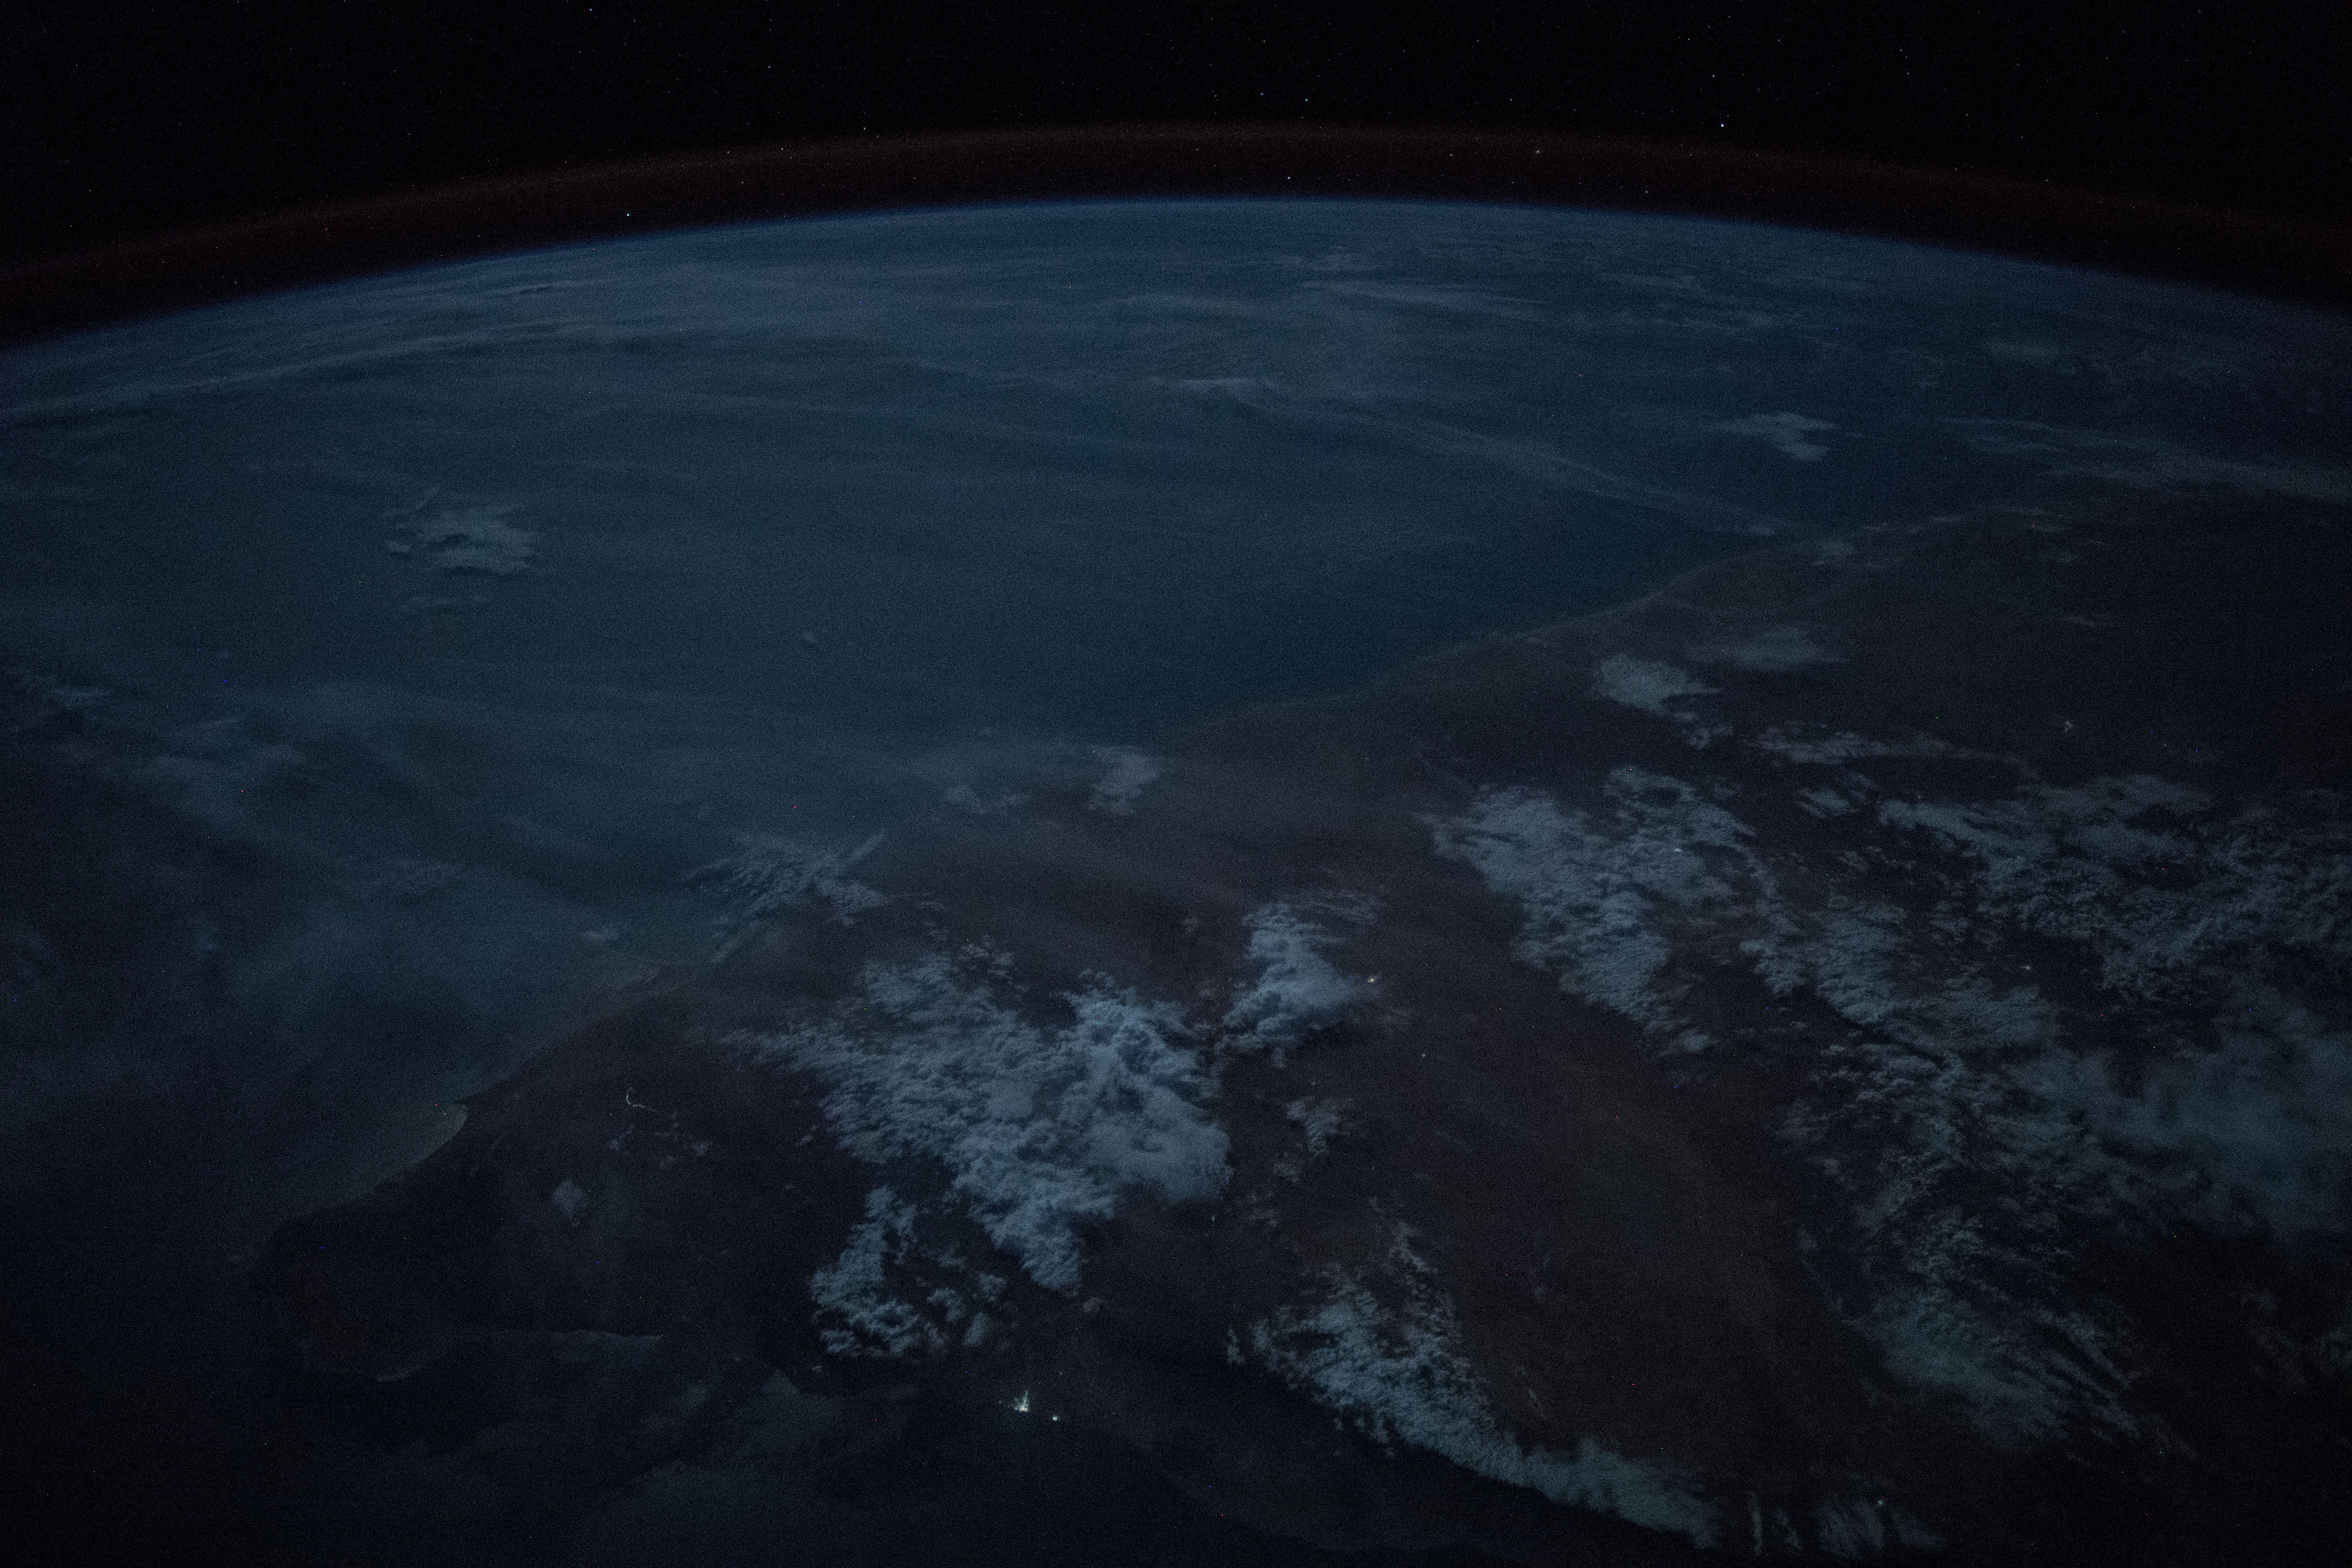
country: SOMALIA
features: GULF OF ADEN, OGO MOUNTAINS, BOSASO CITY, HAYLAN CITY, BURCO CITY, EYL CITY, NIGHT, EARTH LIMB
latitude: 8.4
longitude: 49.5
